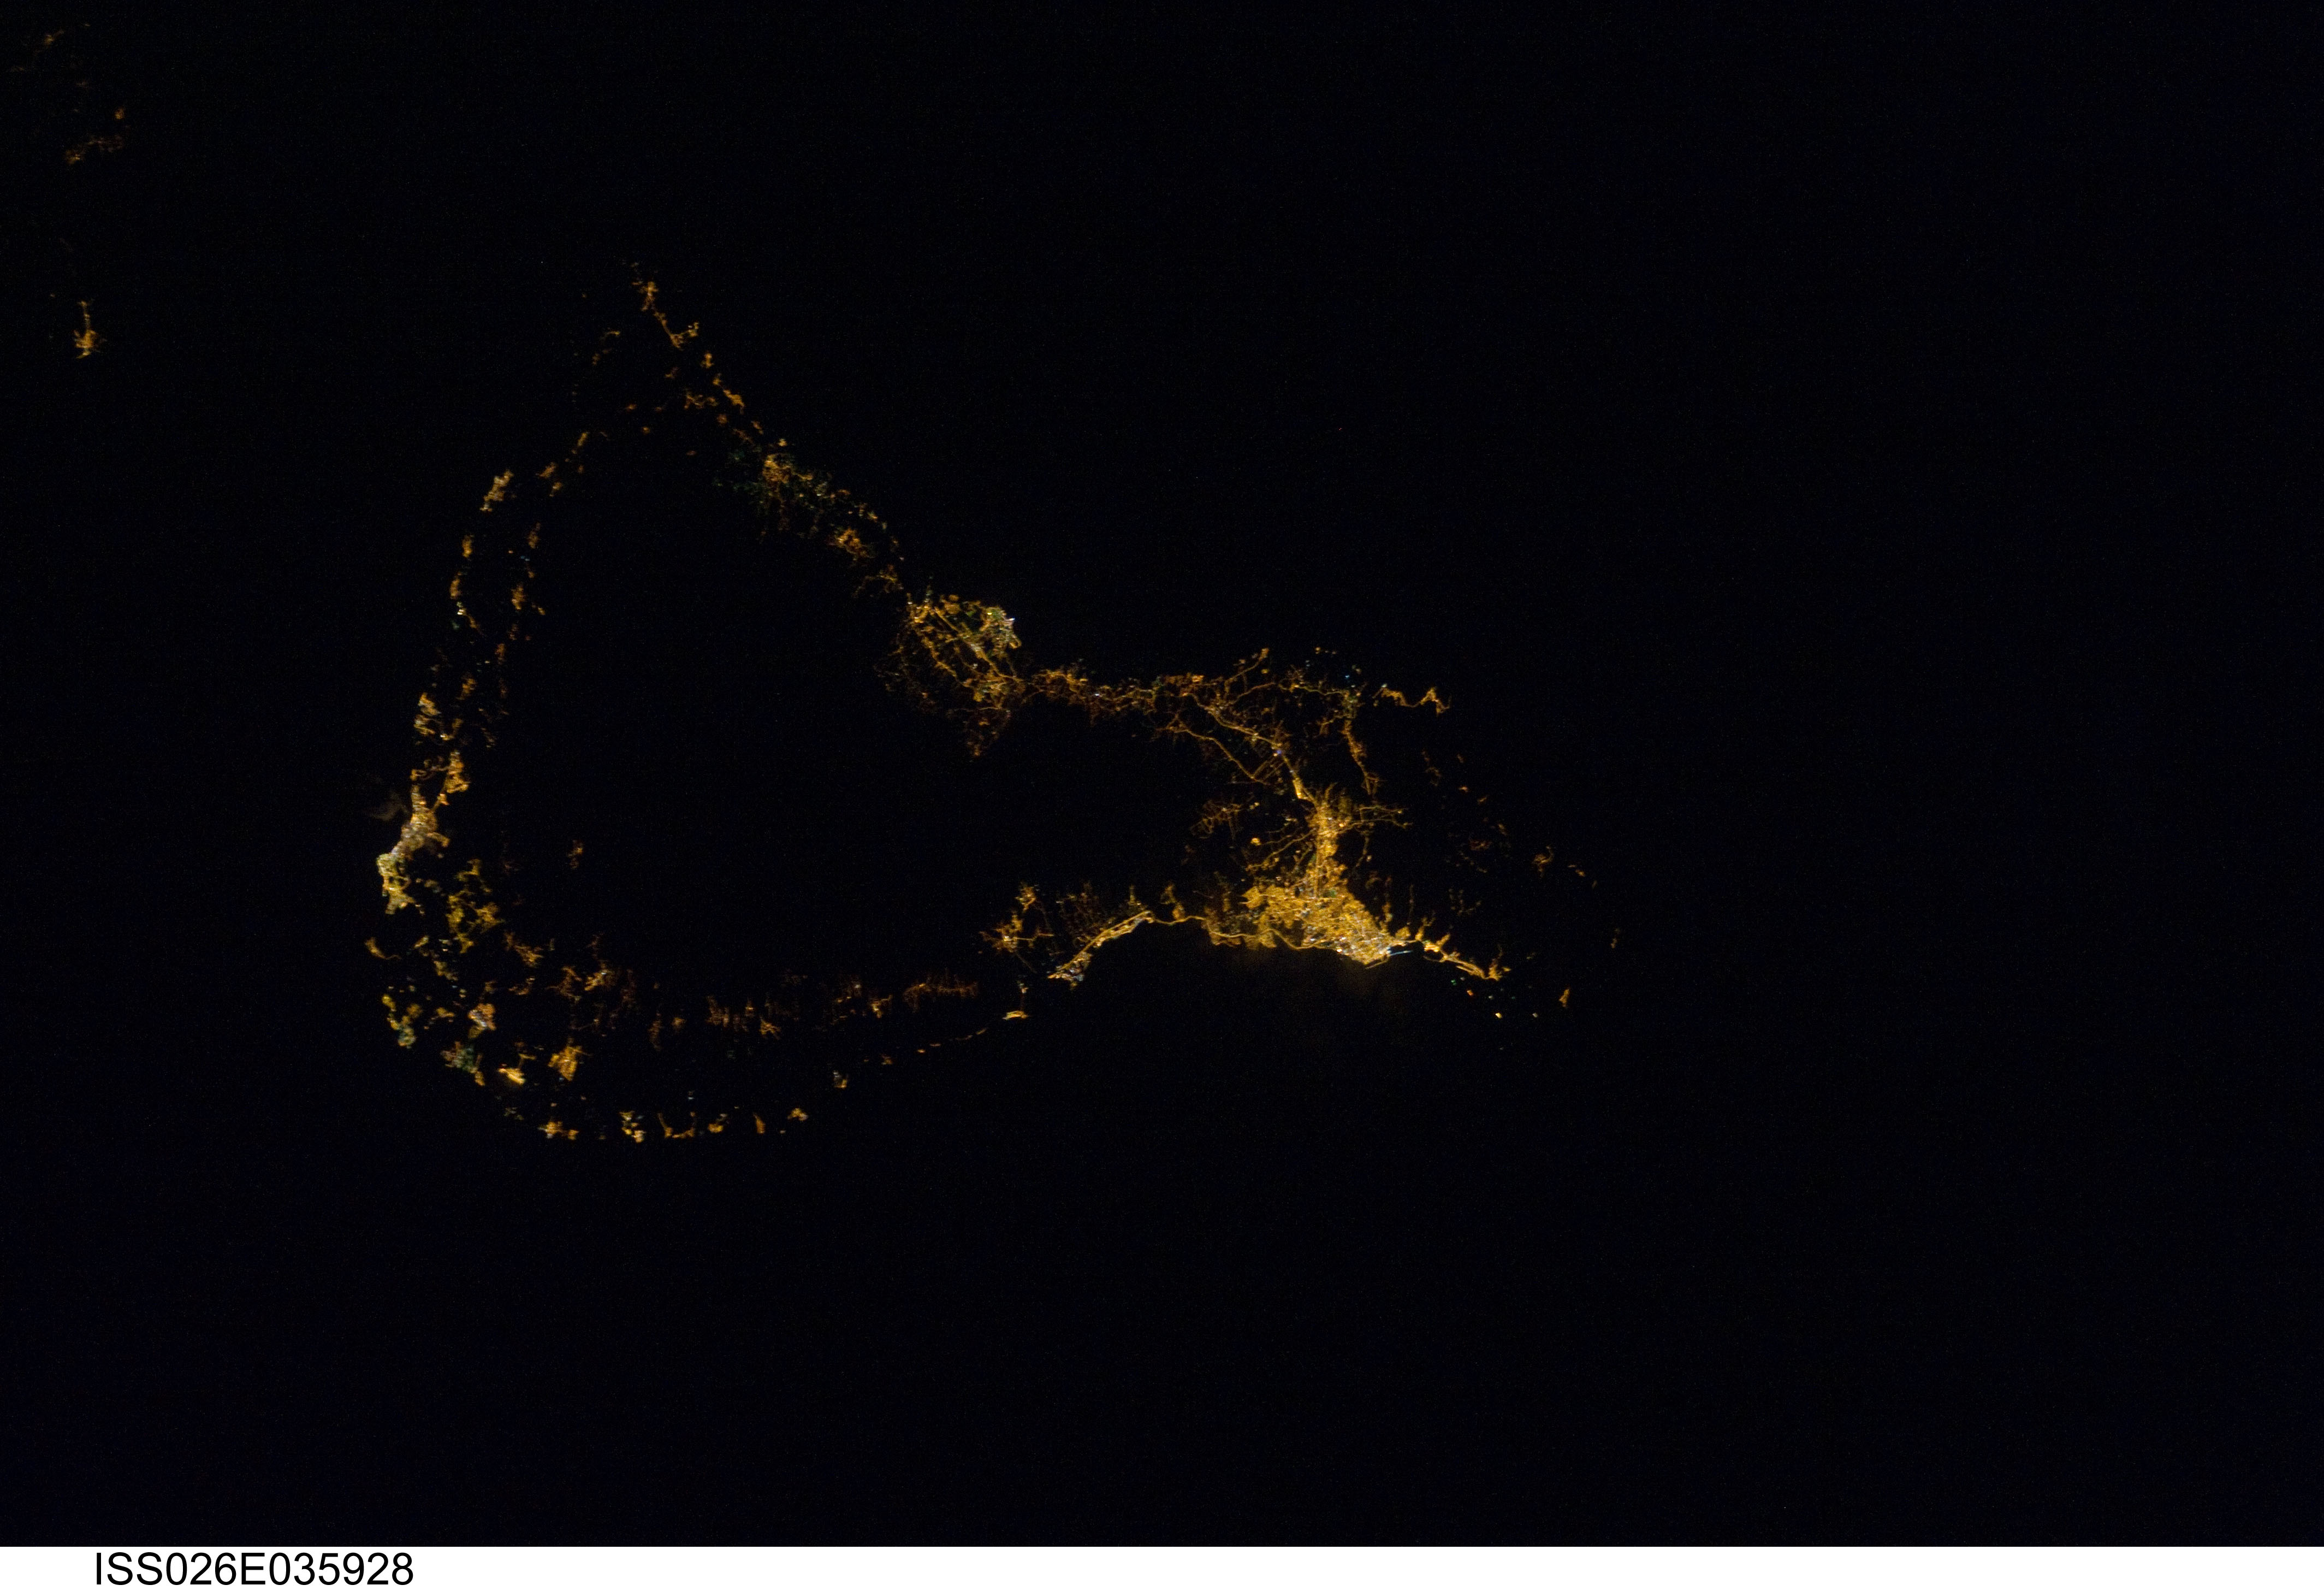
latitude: 28.5
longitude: -16.3
